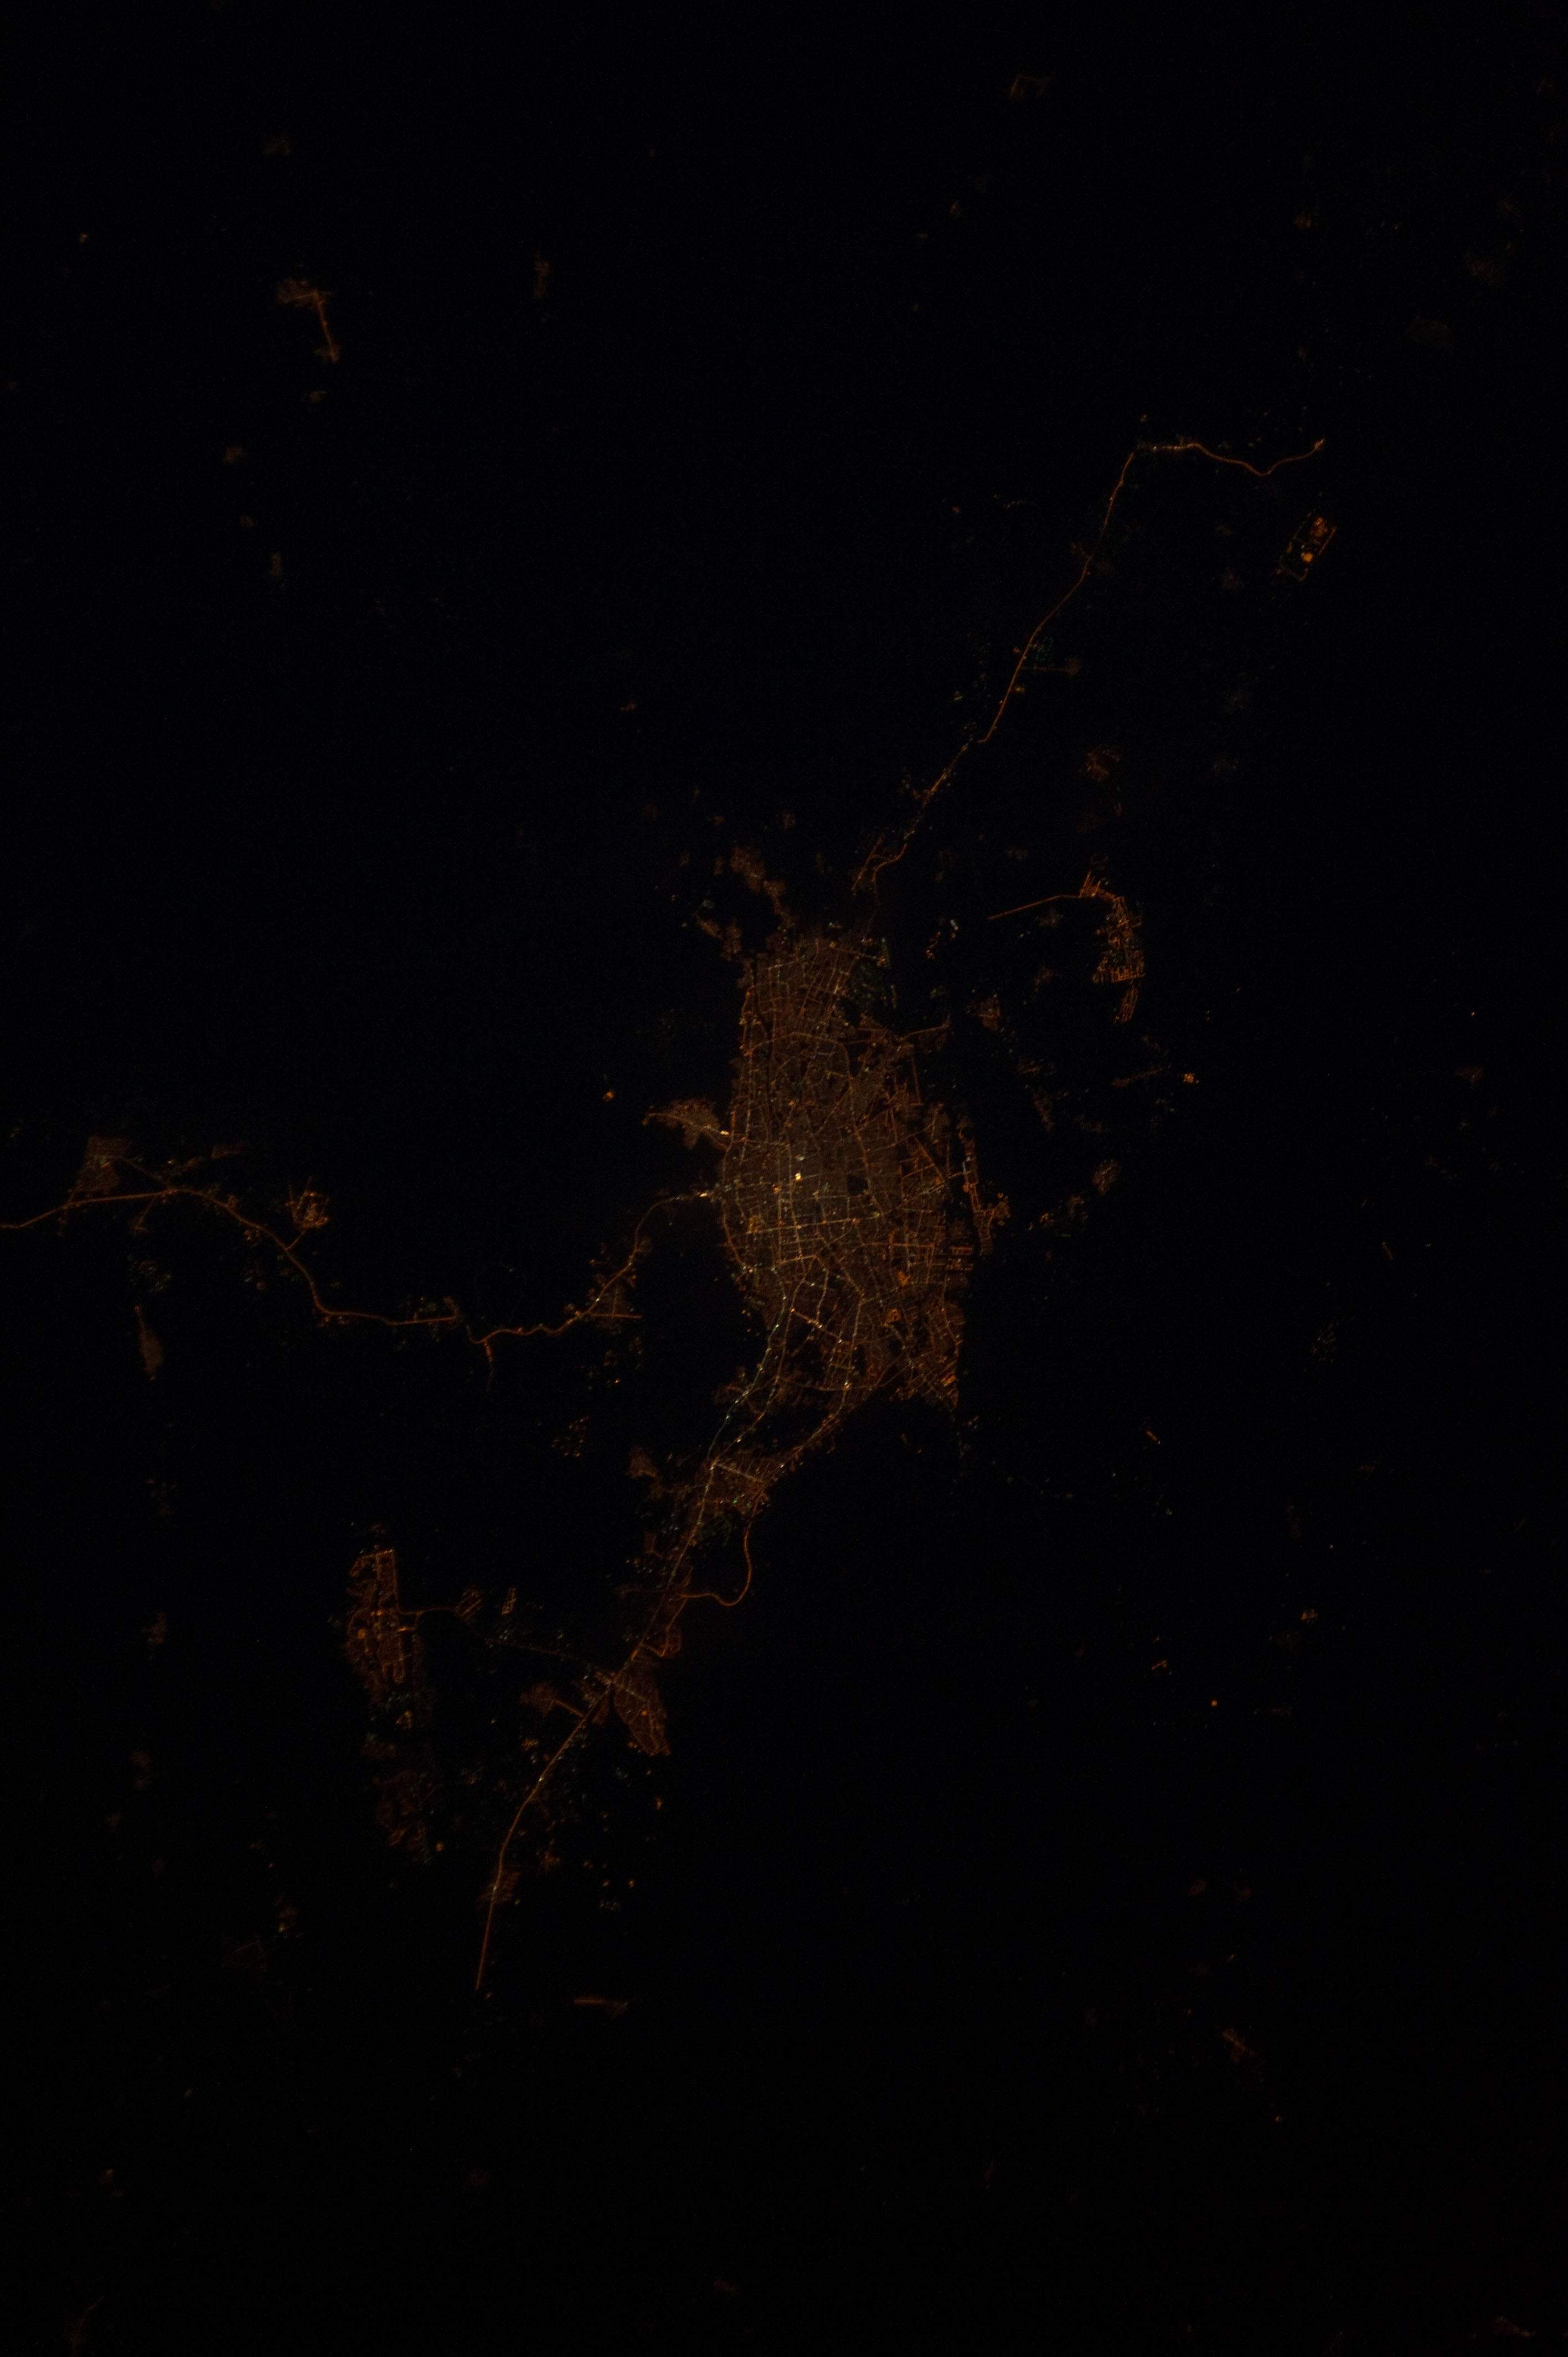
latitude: 29.6
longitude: 52.5
